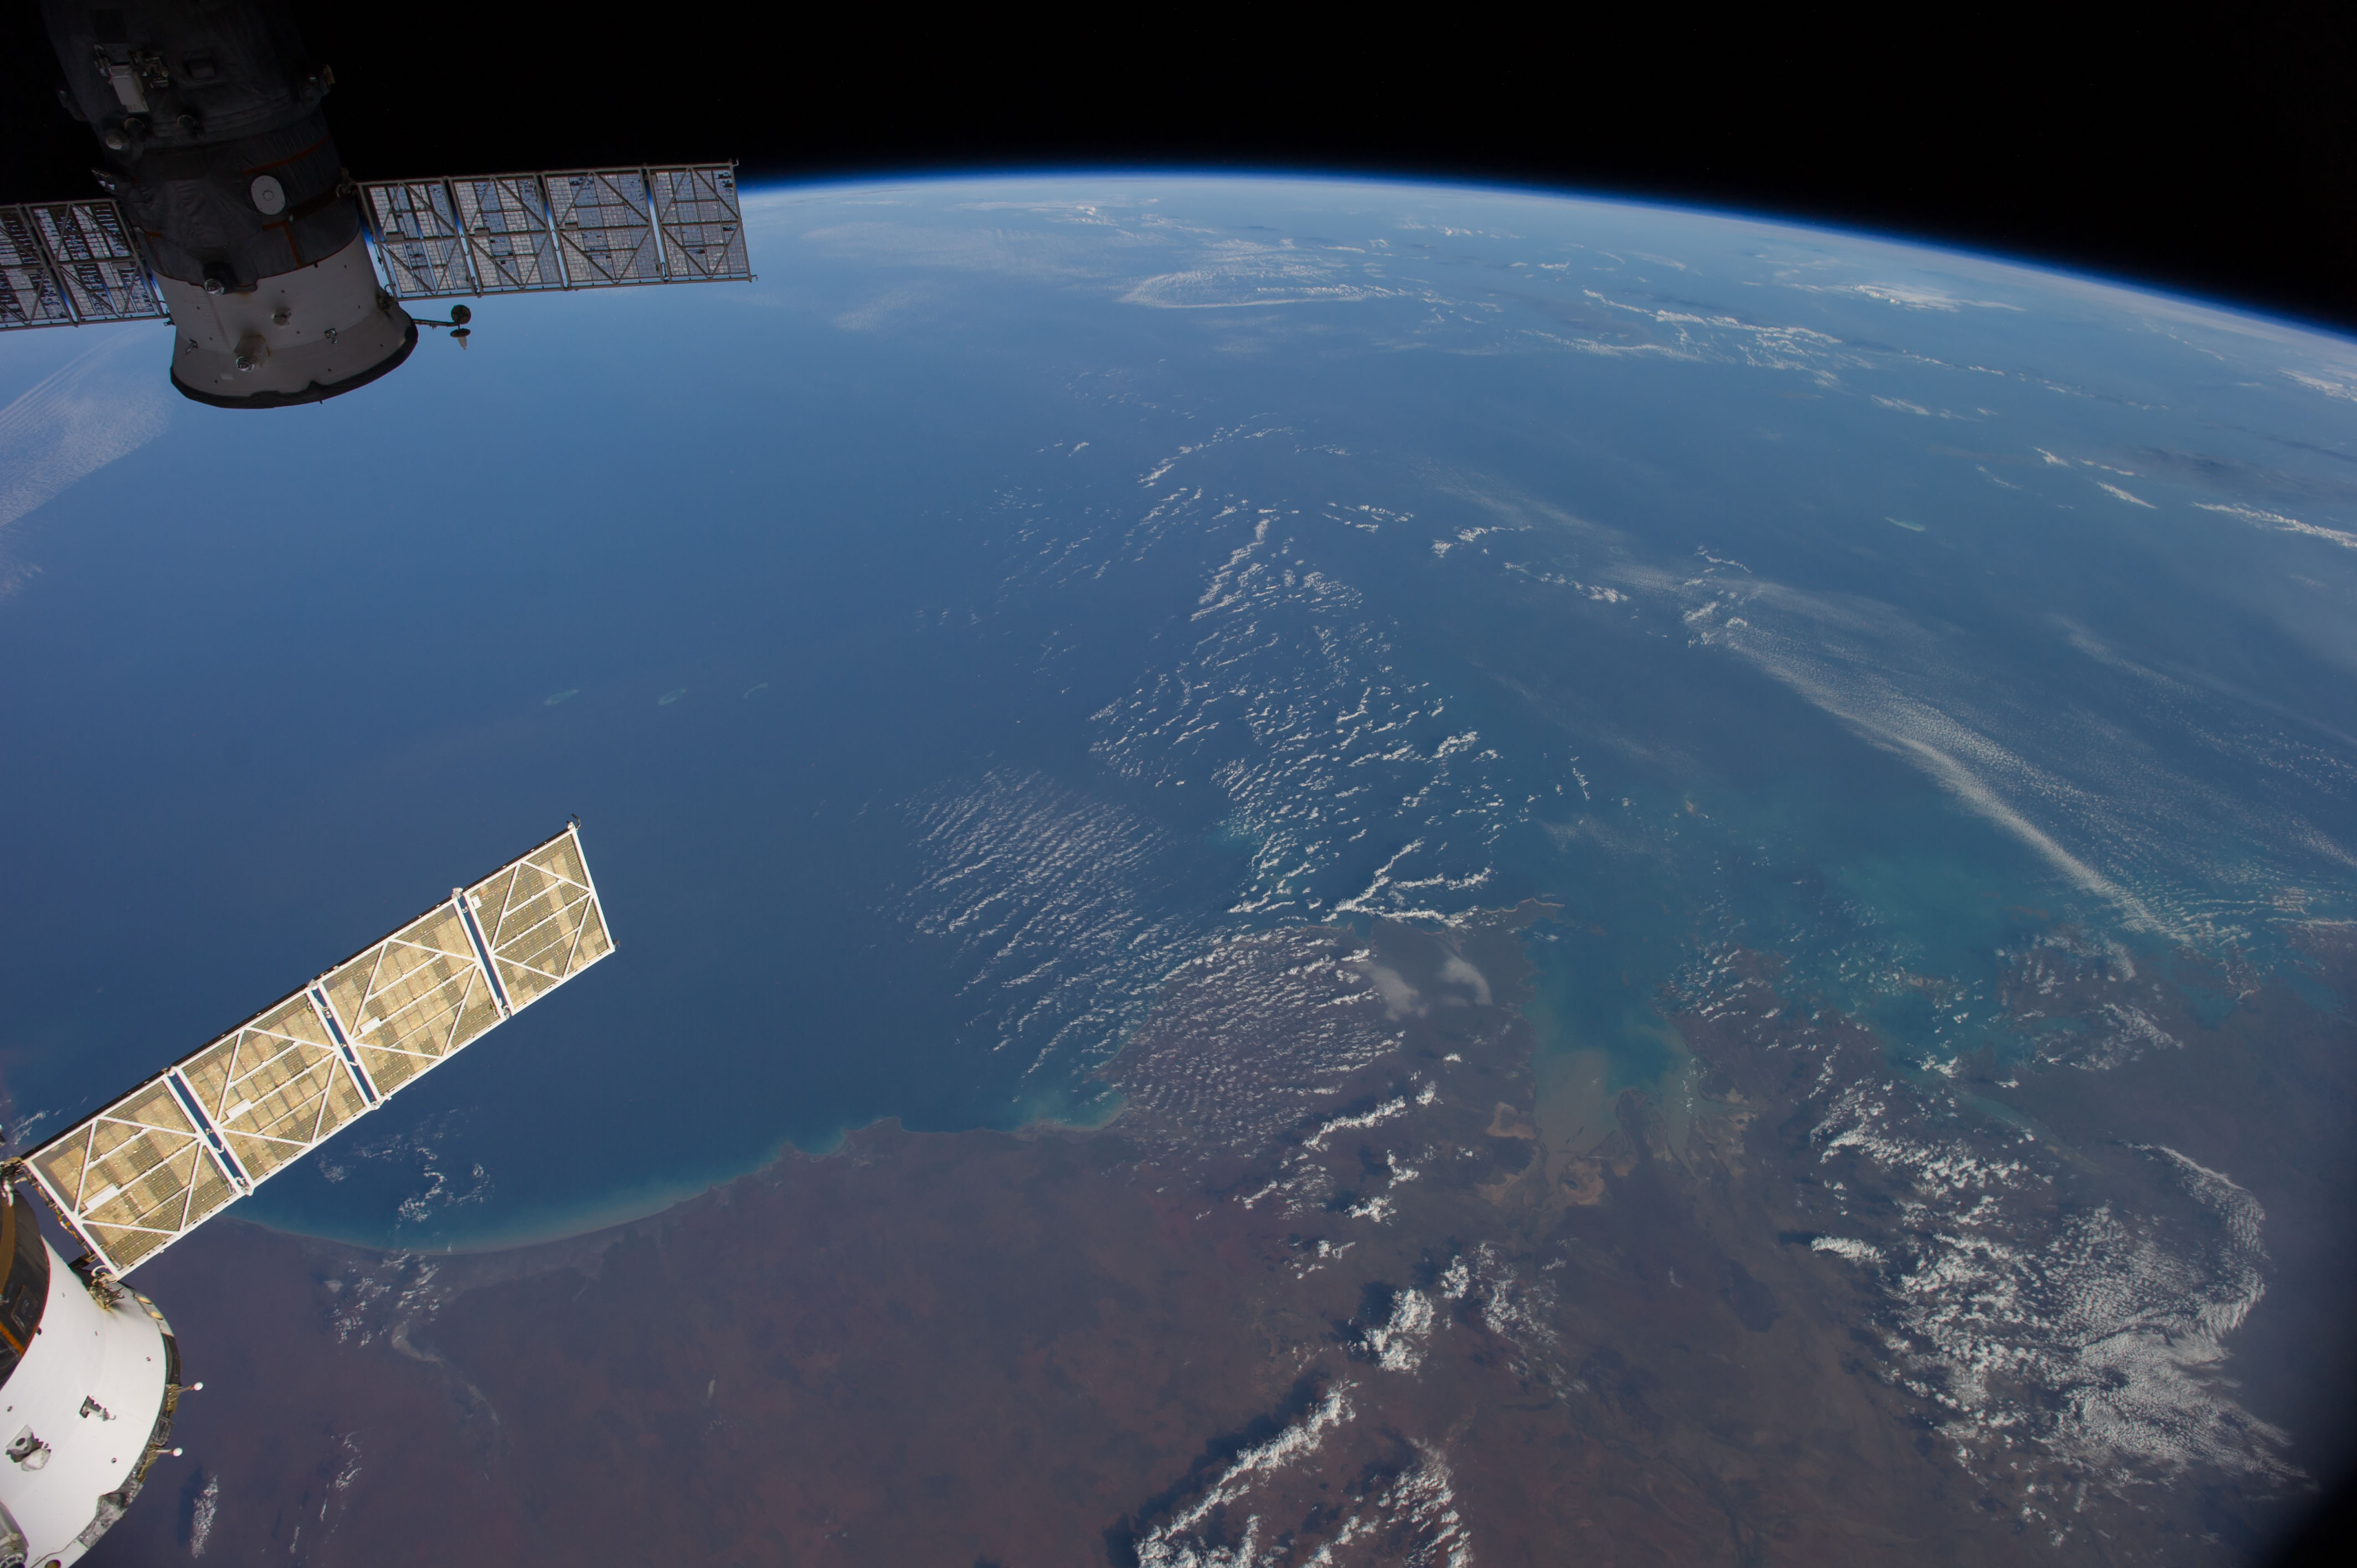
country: AUSTRALIA-WA
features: INDIAN O., KING SOUND, ATMOSPHERIC LIMB
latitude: -16.5
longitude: 121.5
